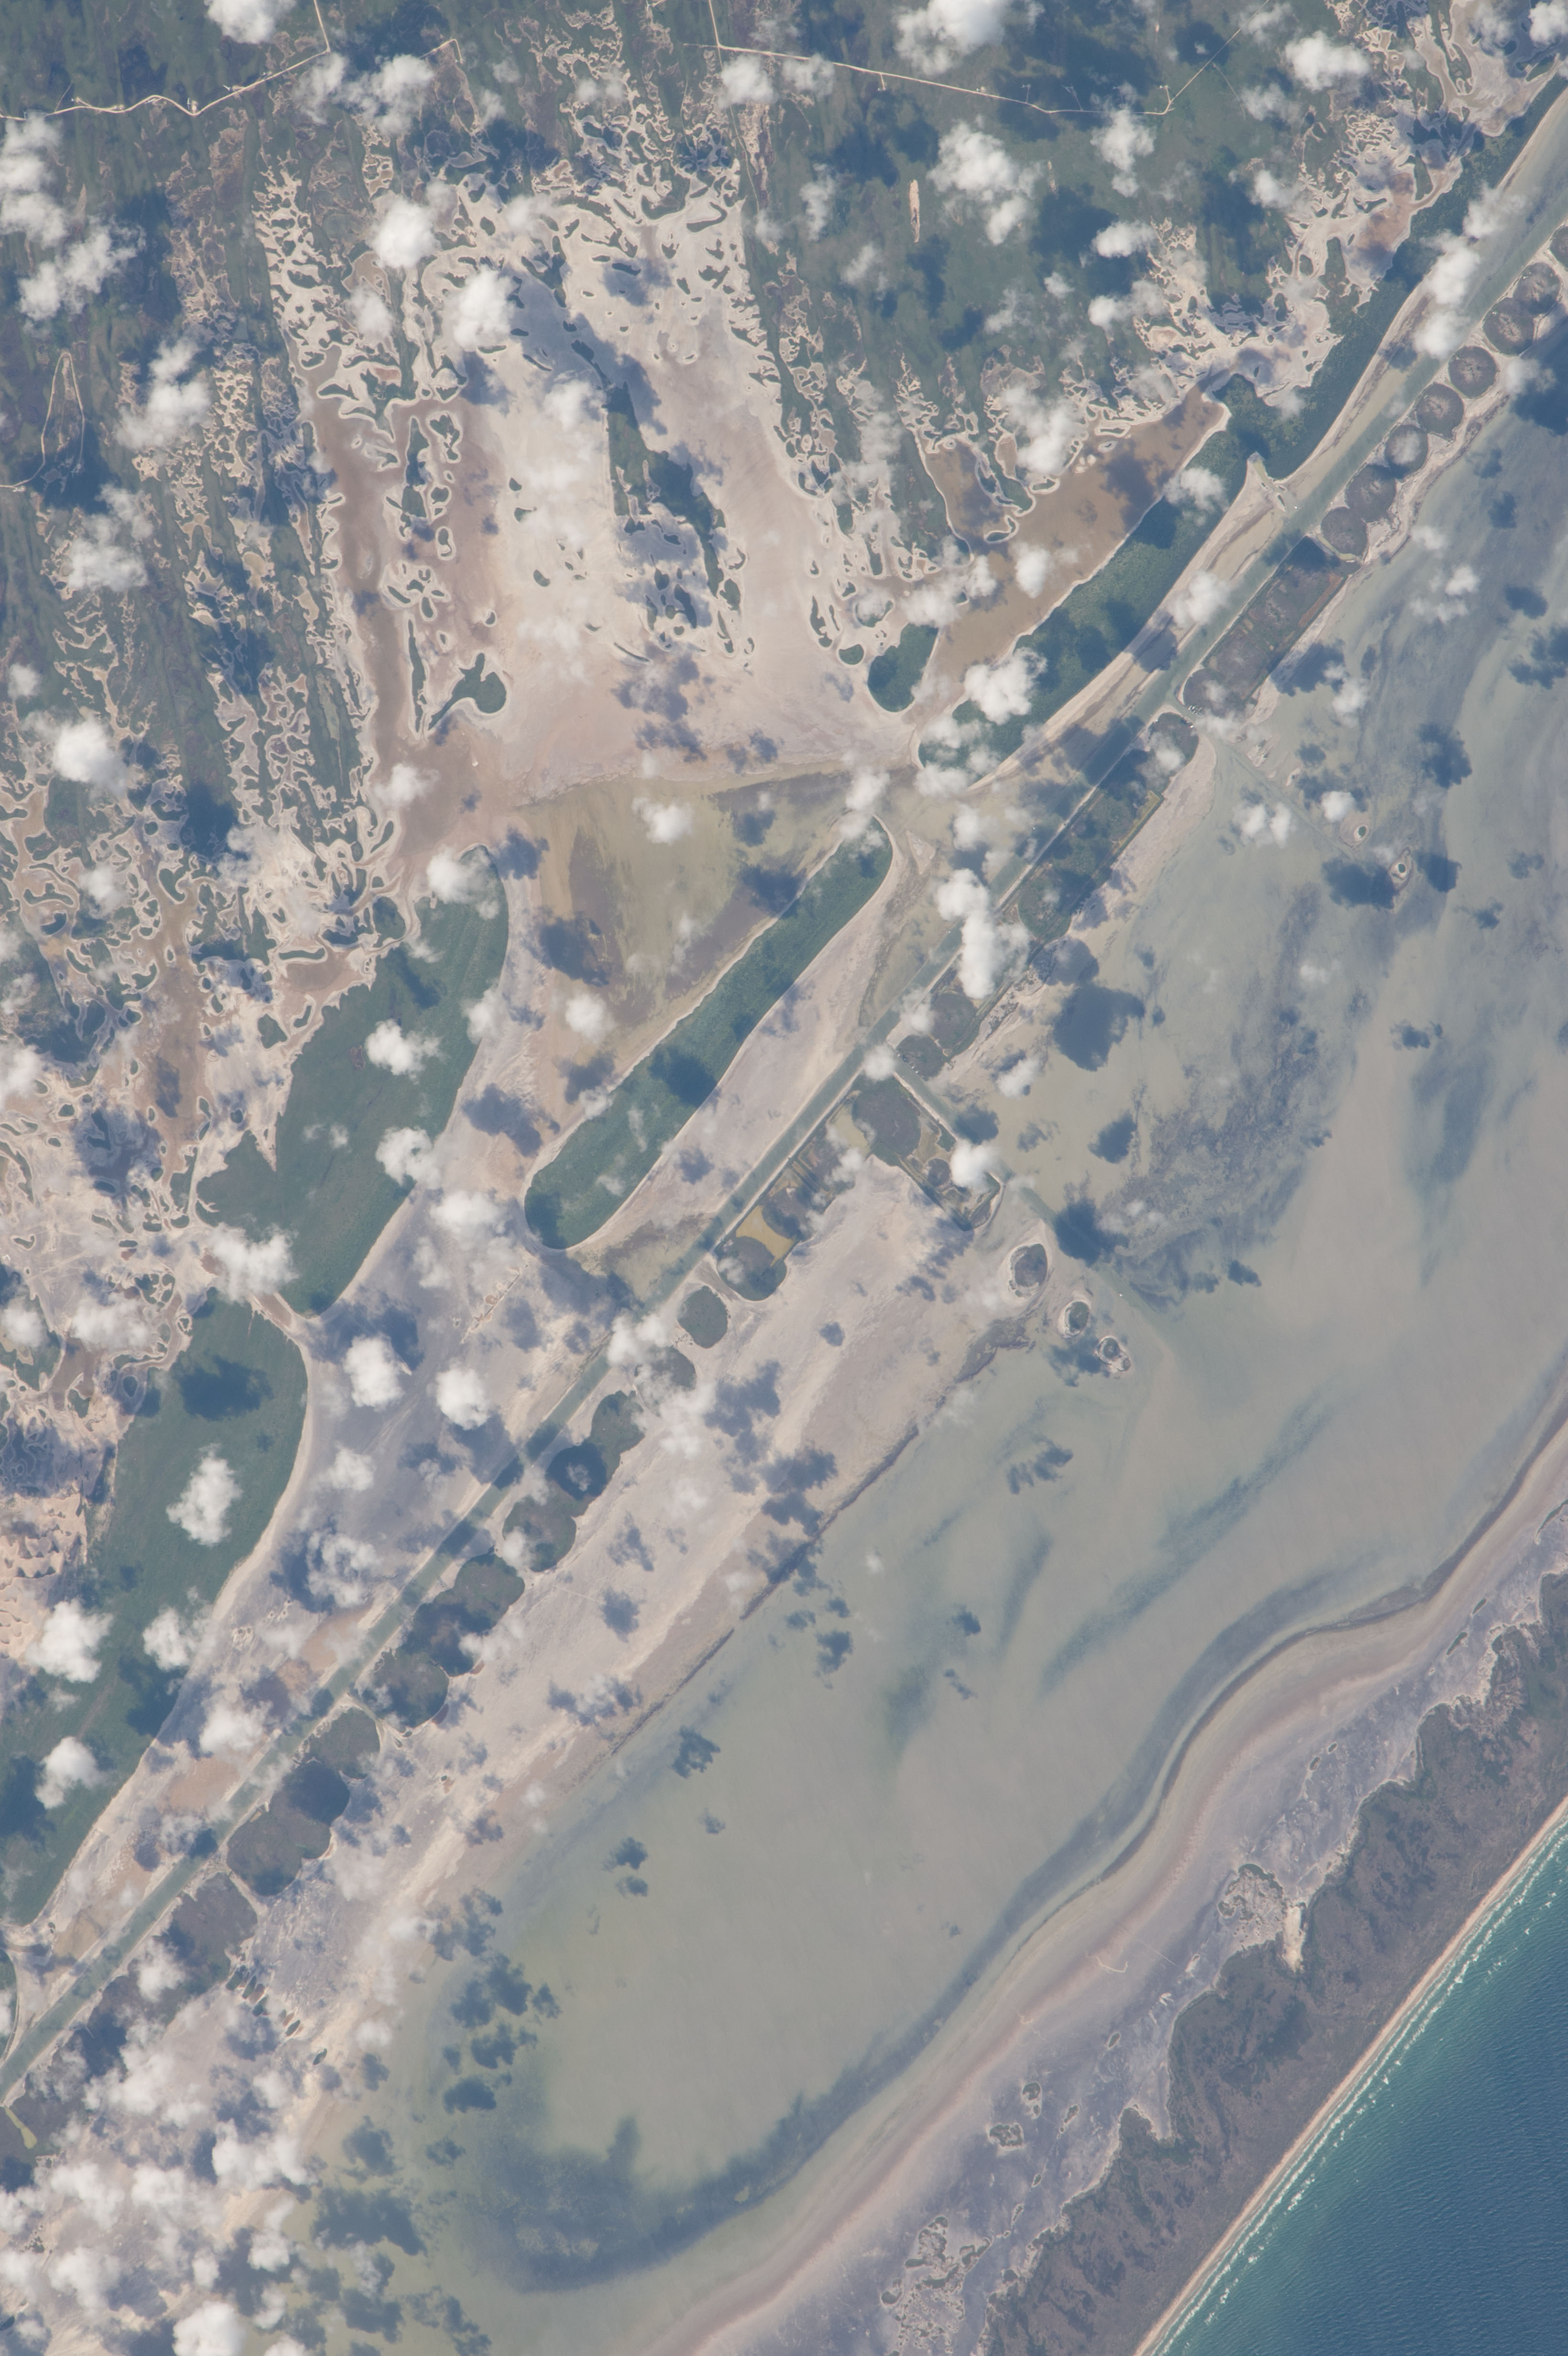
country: USA-TEXAS
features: INTRACOASTAL WATERWAY, SPOIL BANKS, ISLETS, LAGUNA MADRE, SED., PADRE ISLAND
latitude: 27.1
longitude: -97.4
